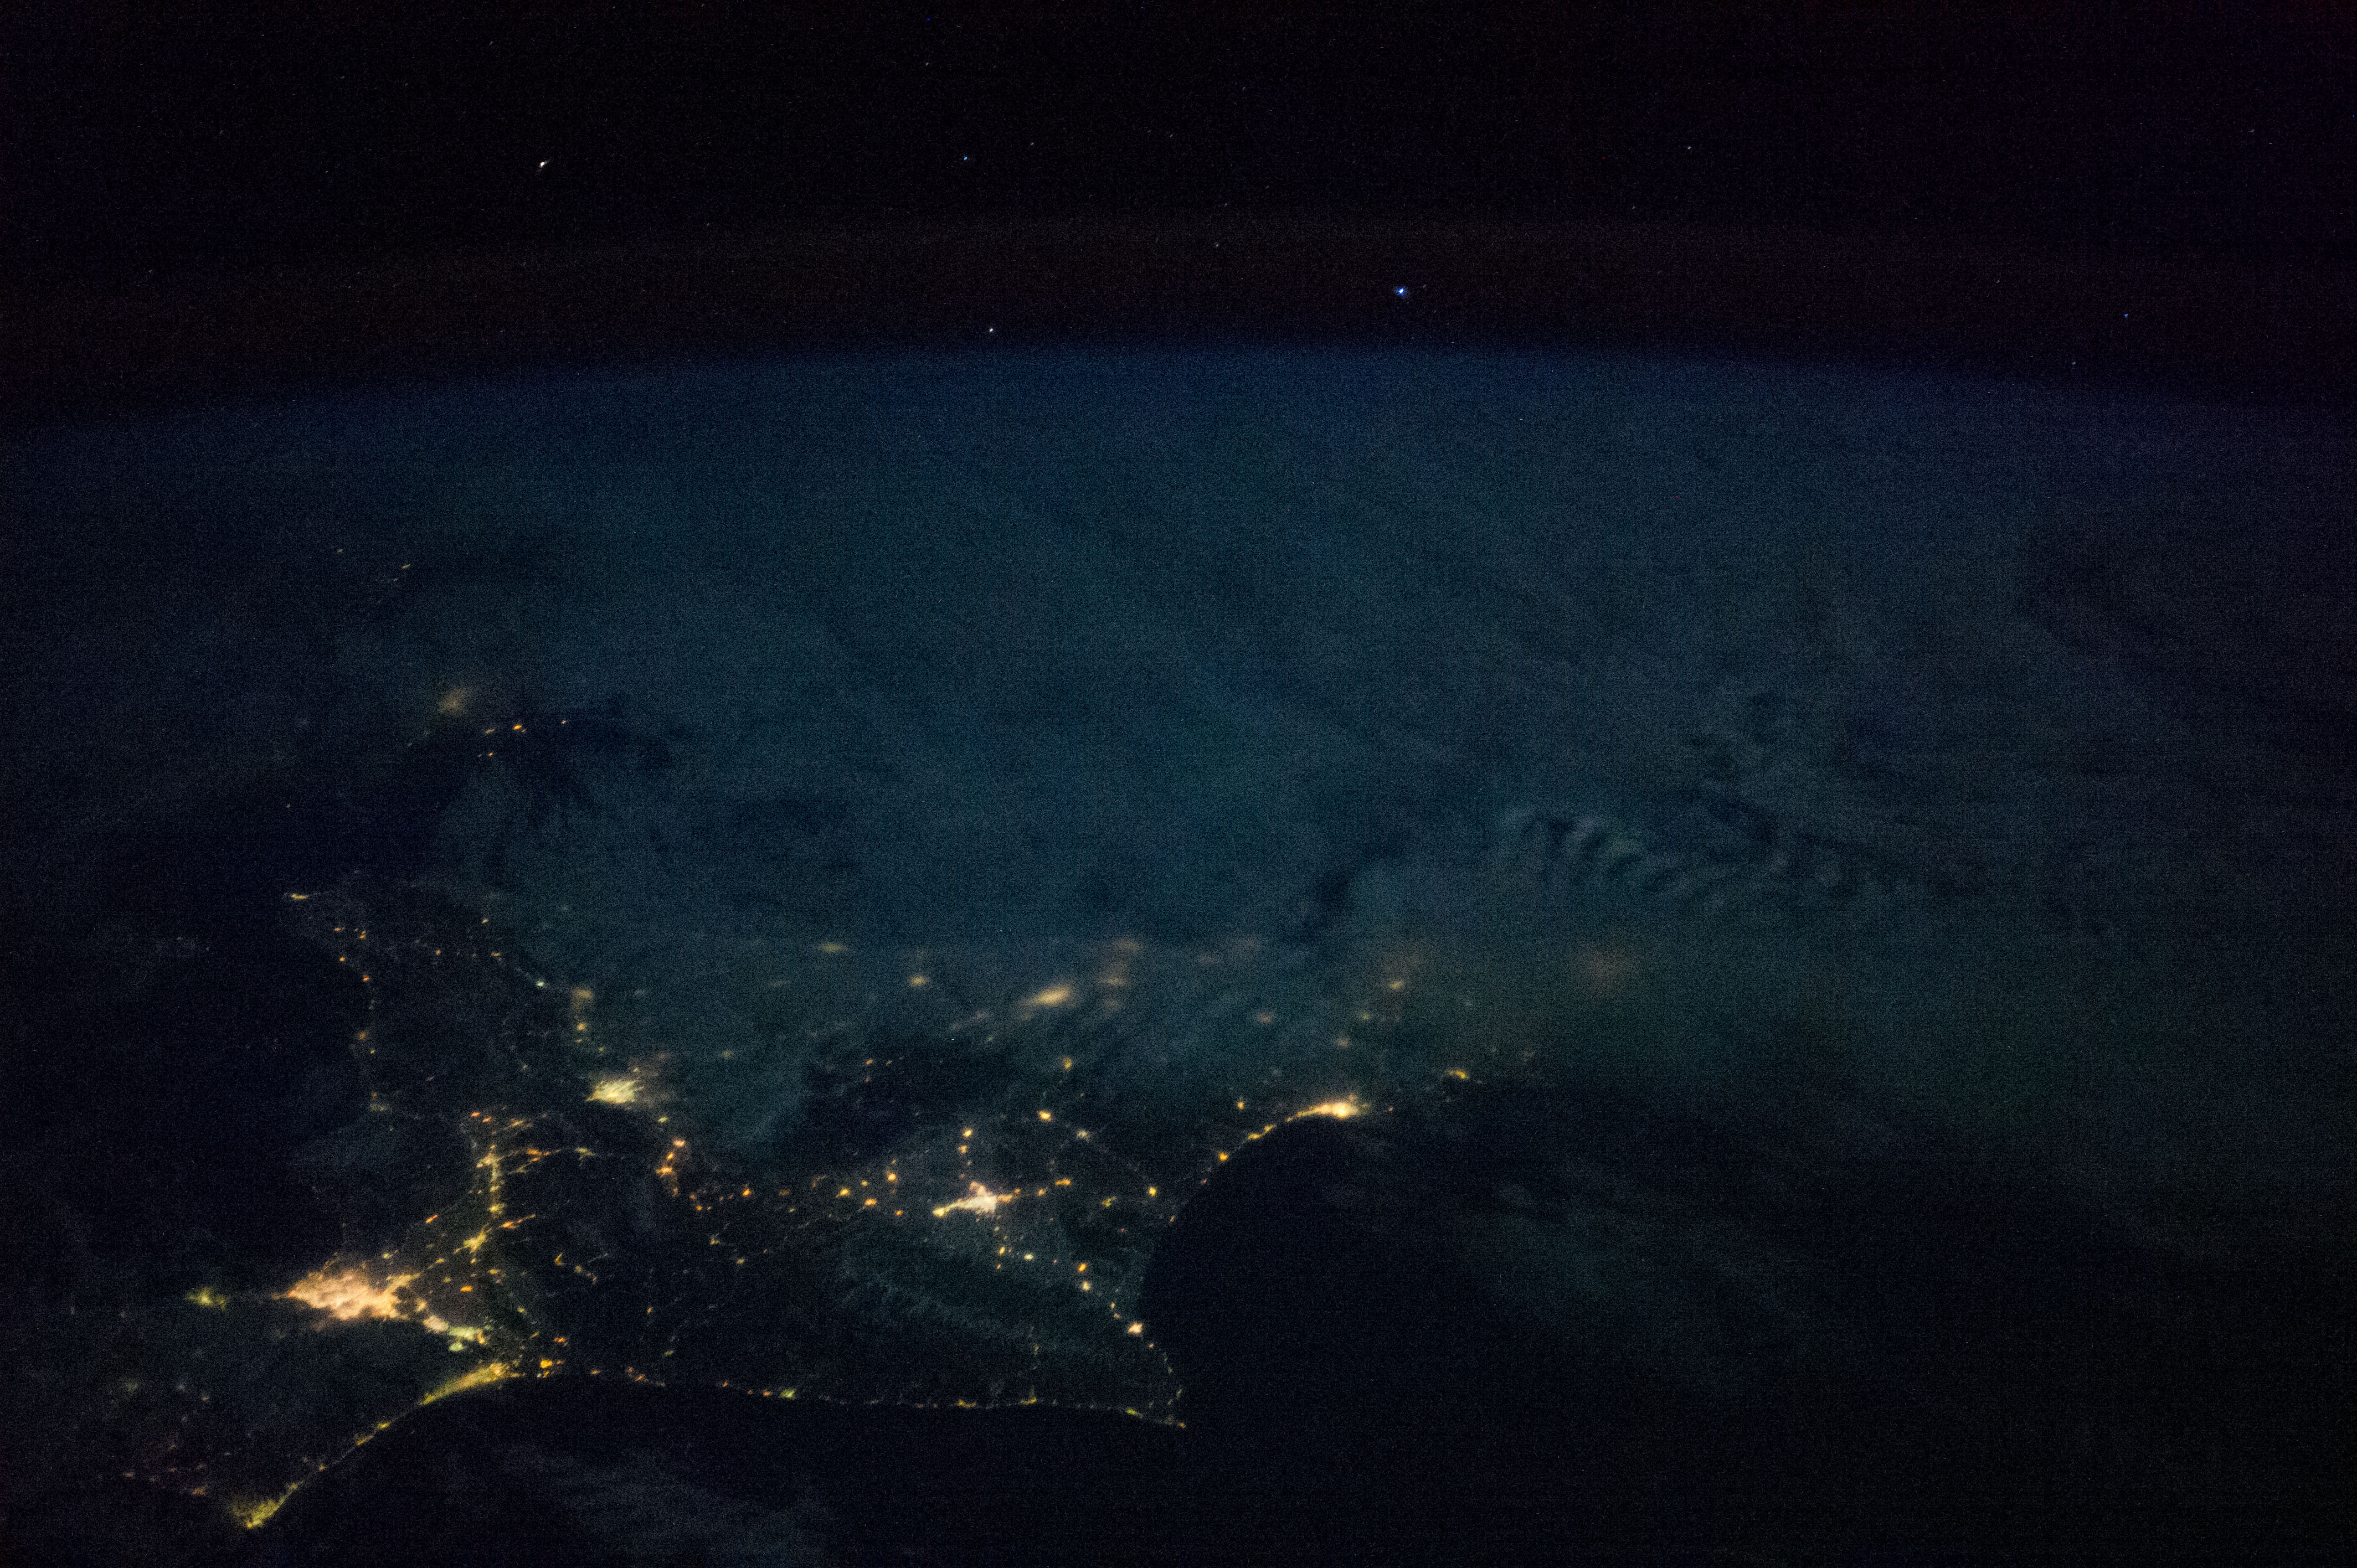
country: JAPAN
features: SEA OF OKHOTSK
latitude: 45.8
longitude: 144.8
